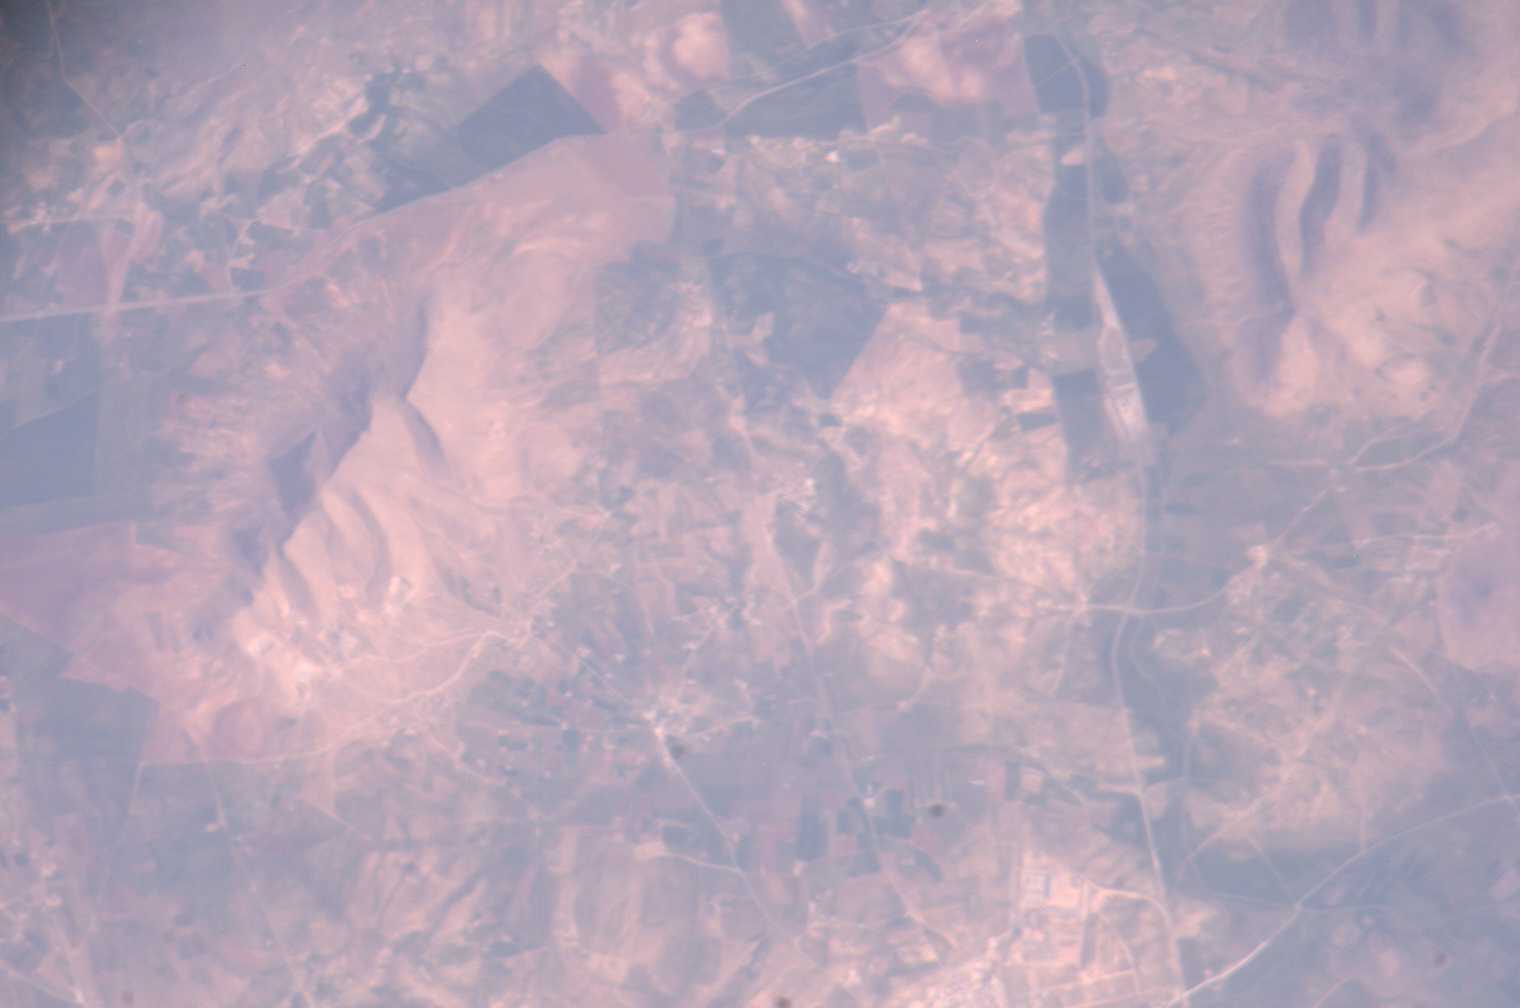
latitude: 36.0
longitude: 6.6
